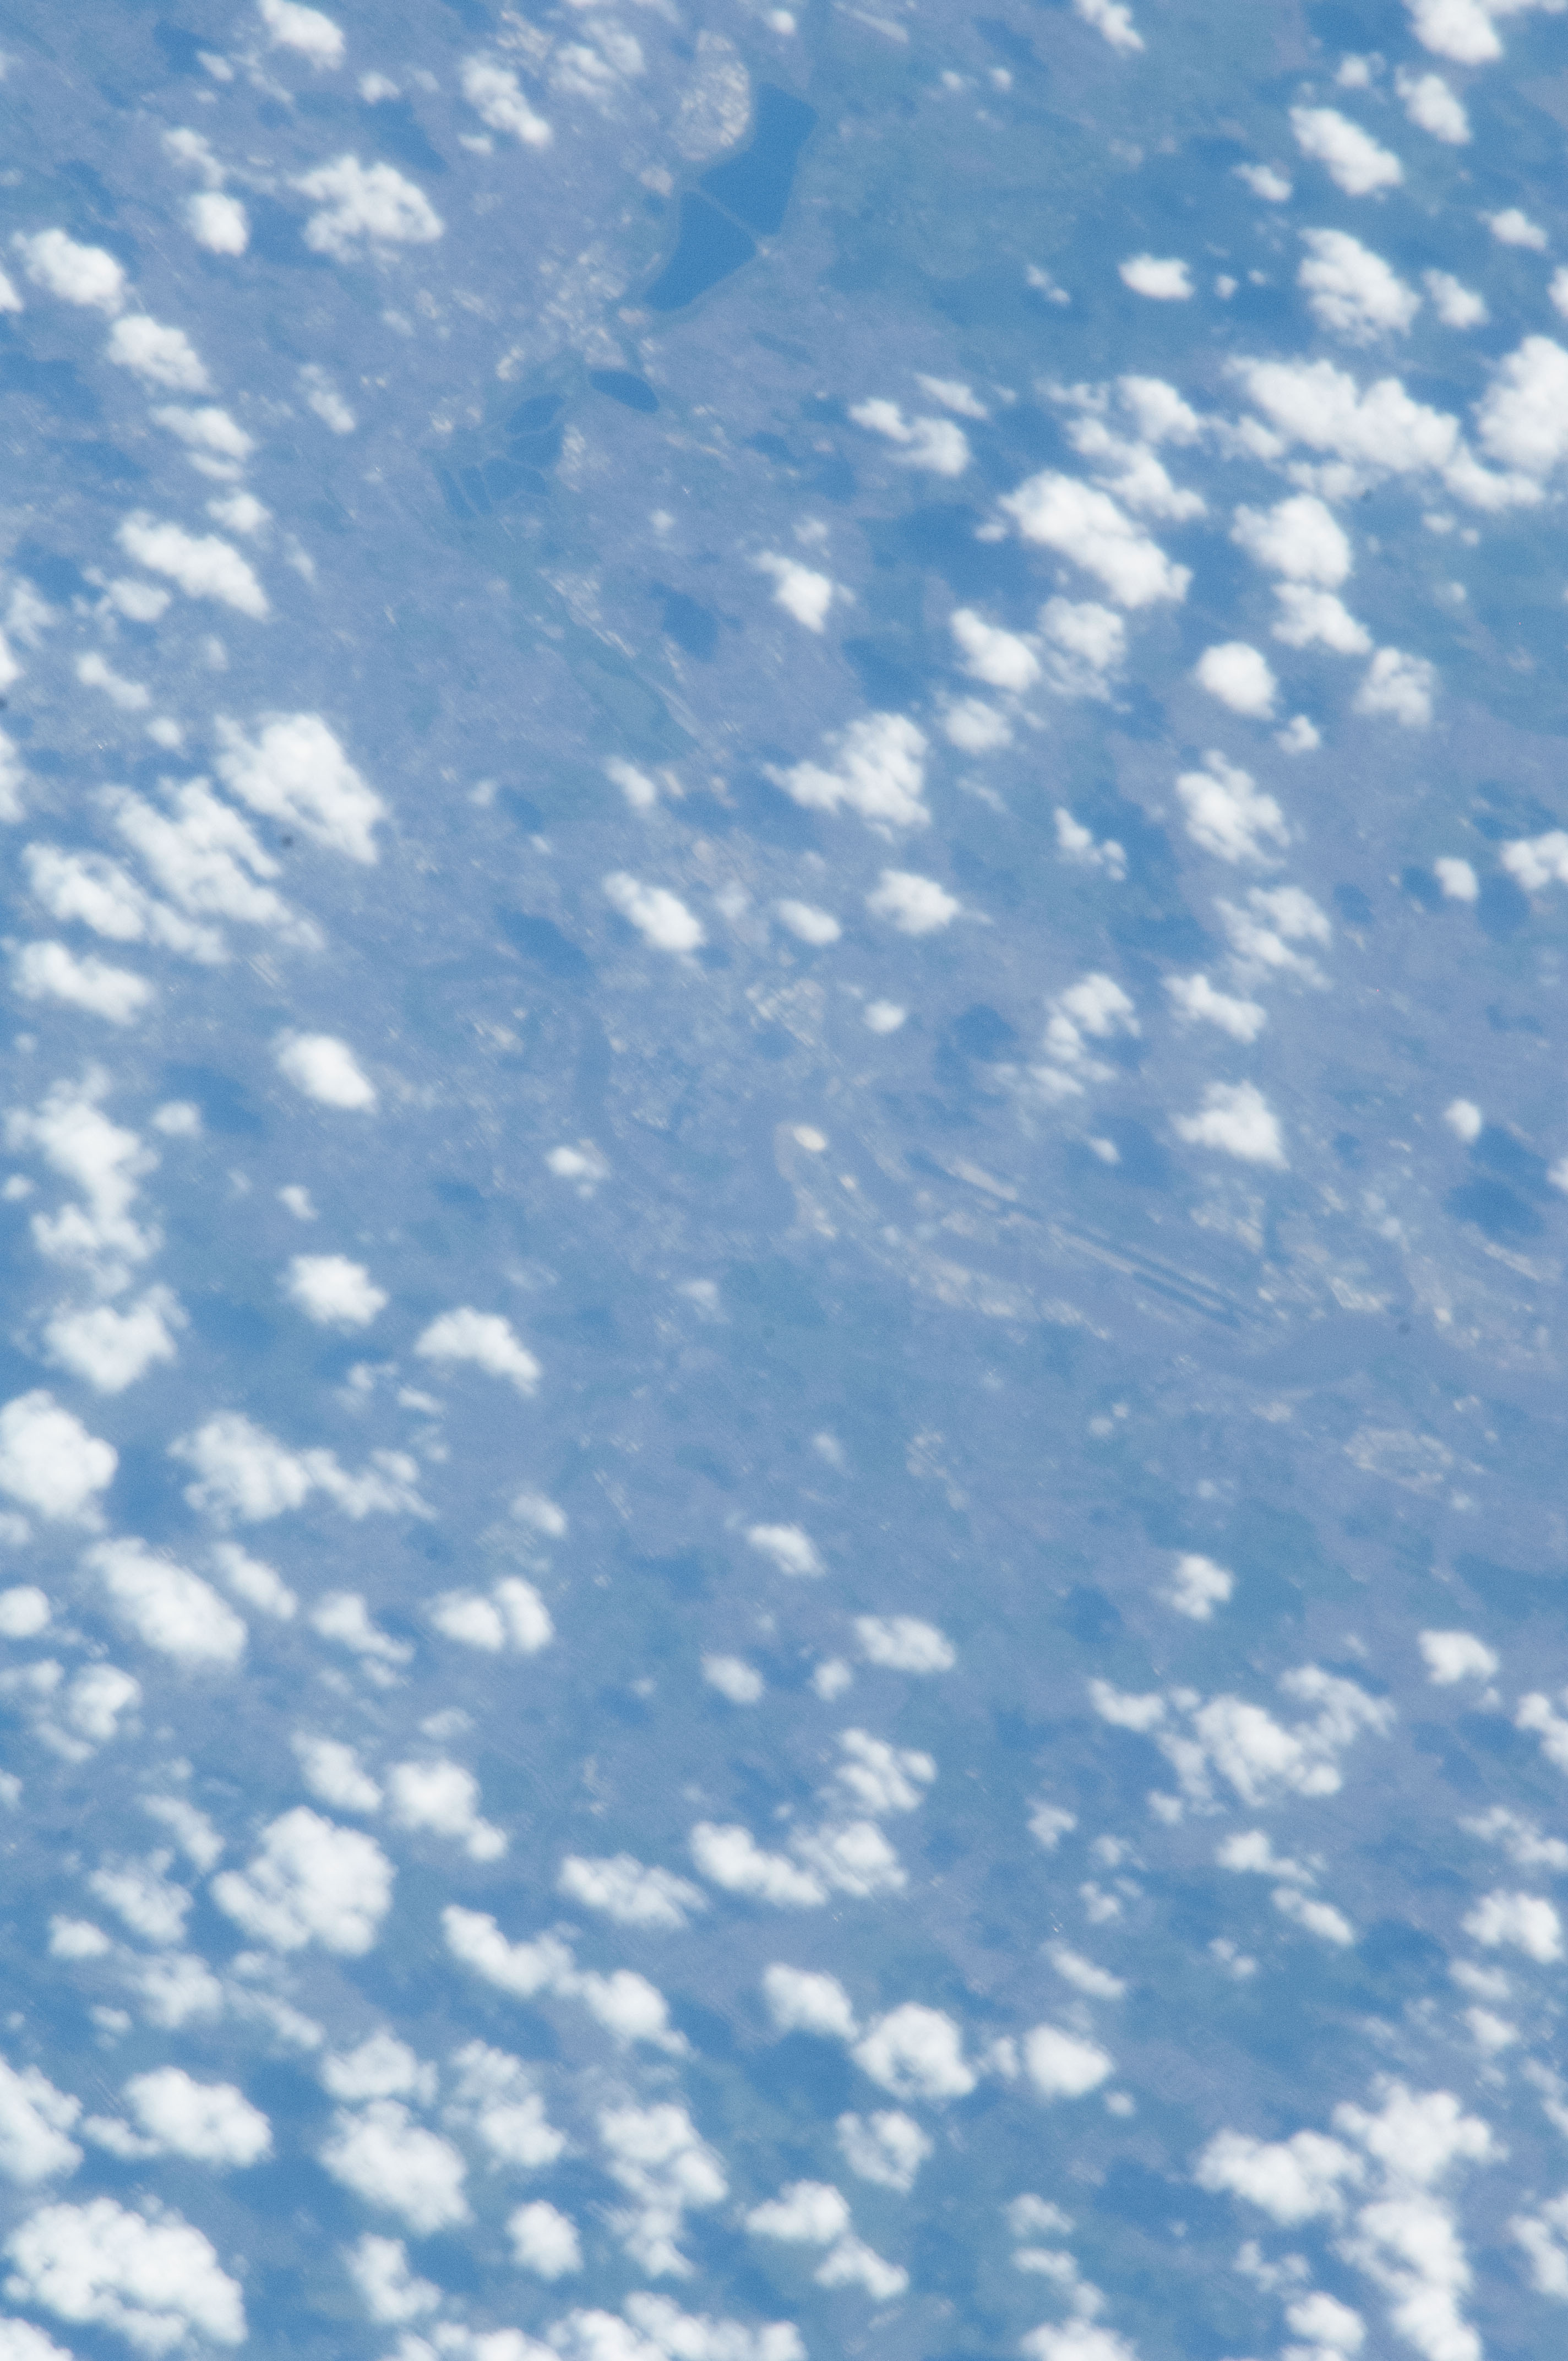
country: UK-ENGLAND
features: RIVER THAMES, EAST LONDON, SUBURBS, RESERVOIRS, AGR., HAZE, SOFT
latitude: 51.5
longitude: 0.0
